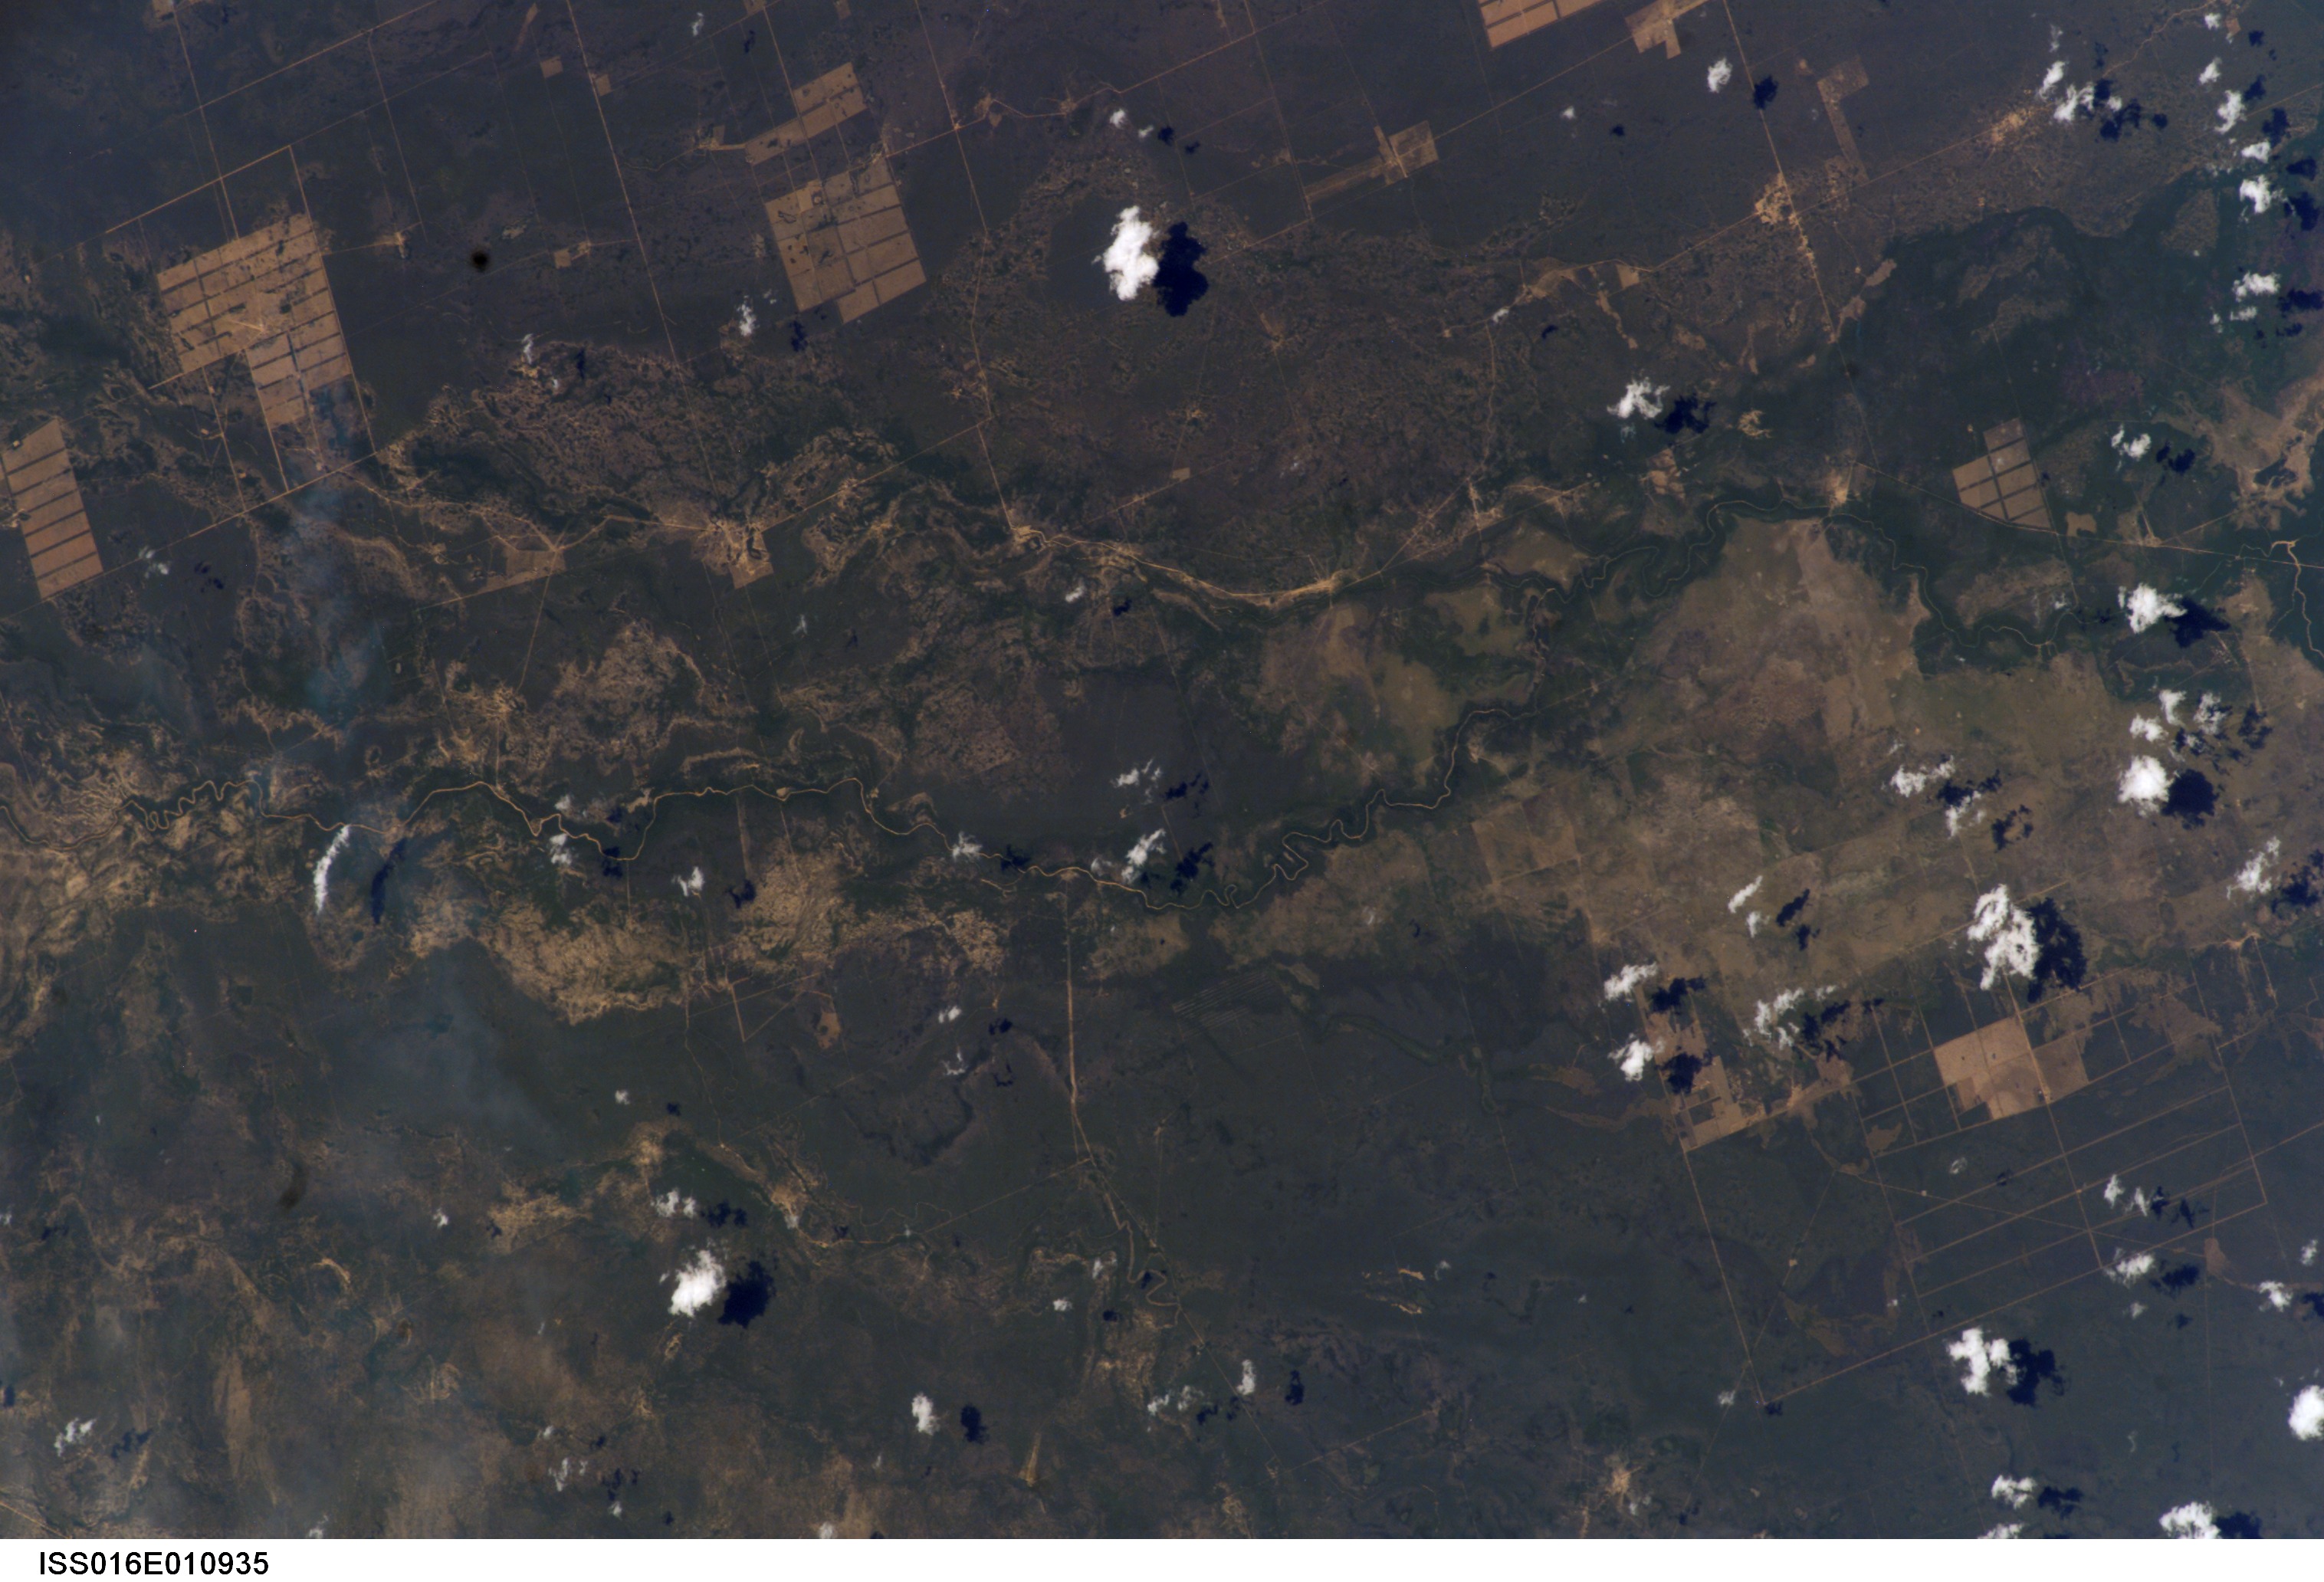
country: PARAGUAY
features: PILCOMAYO R. SWAMPLANDS, AGR.
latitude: -23.5
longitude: -61.0
